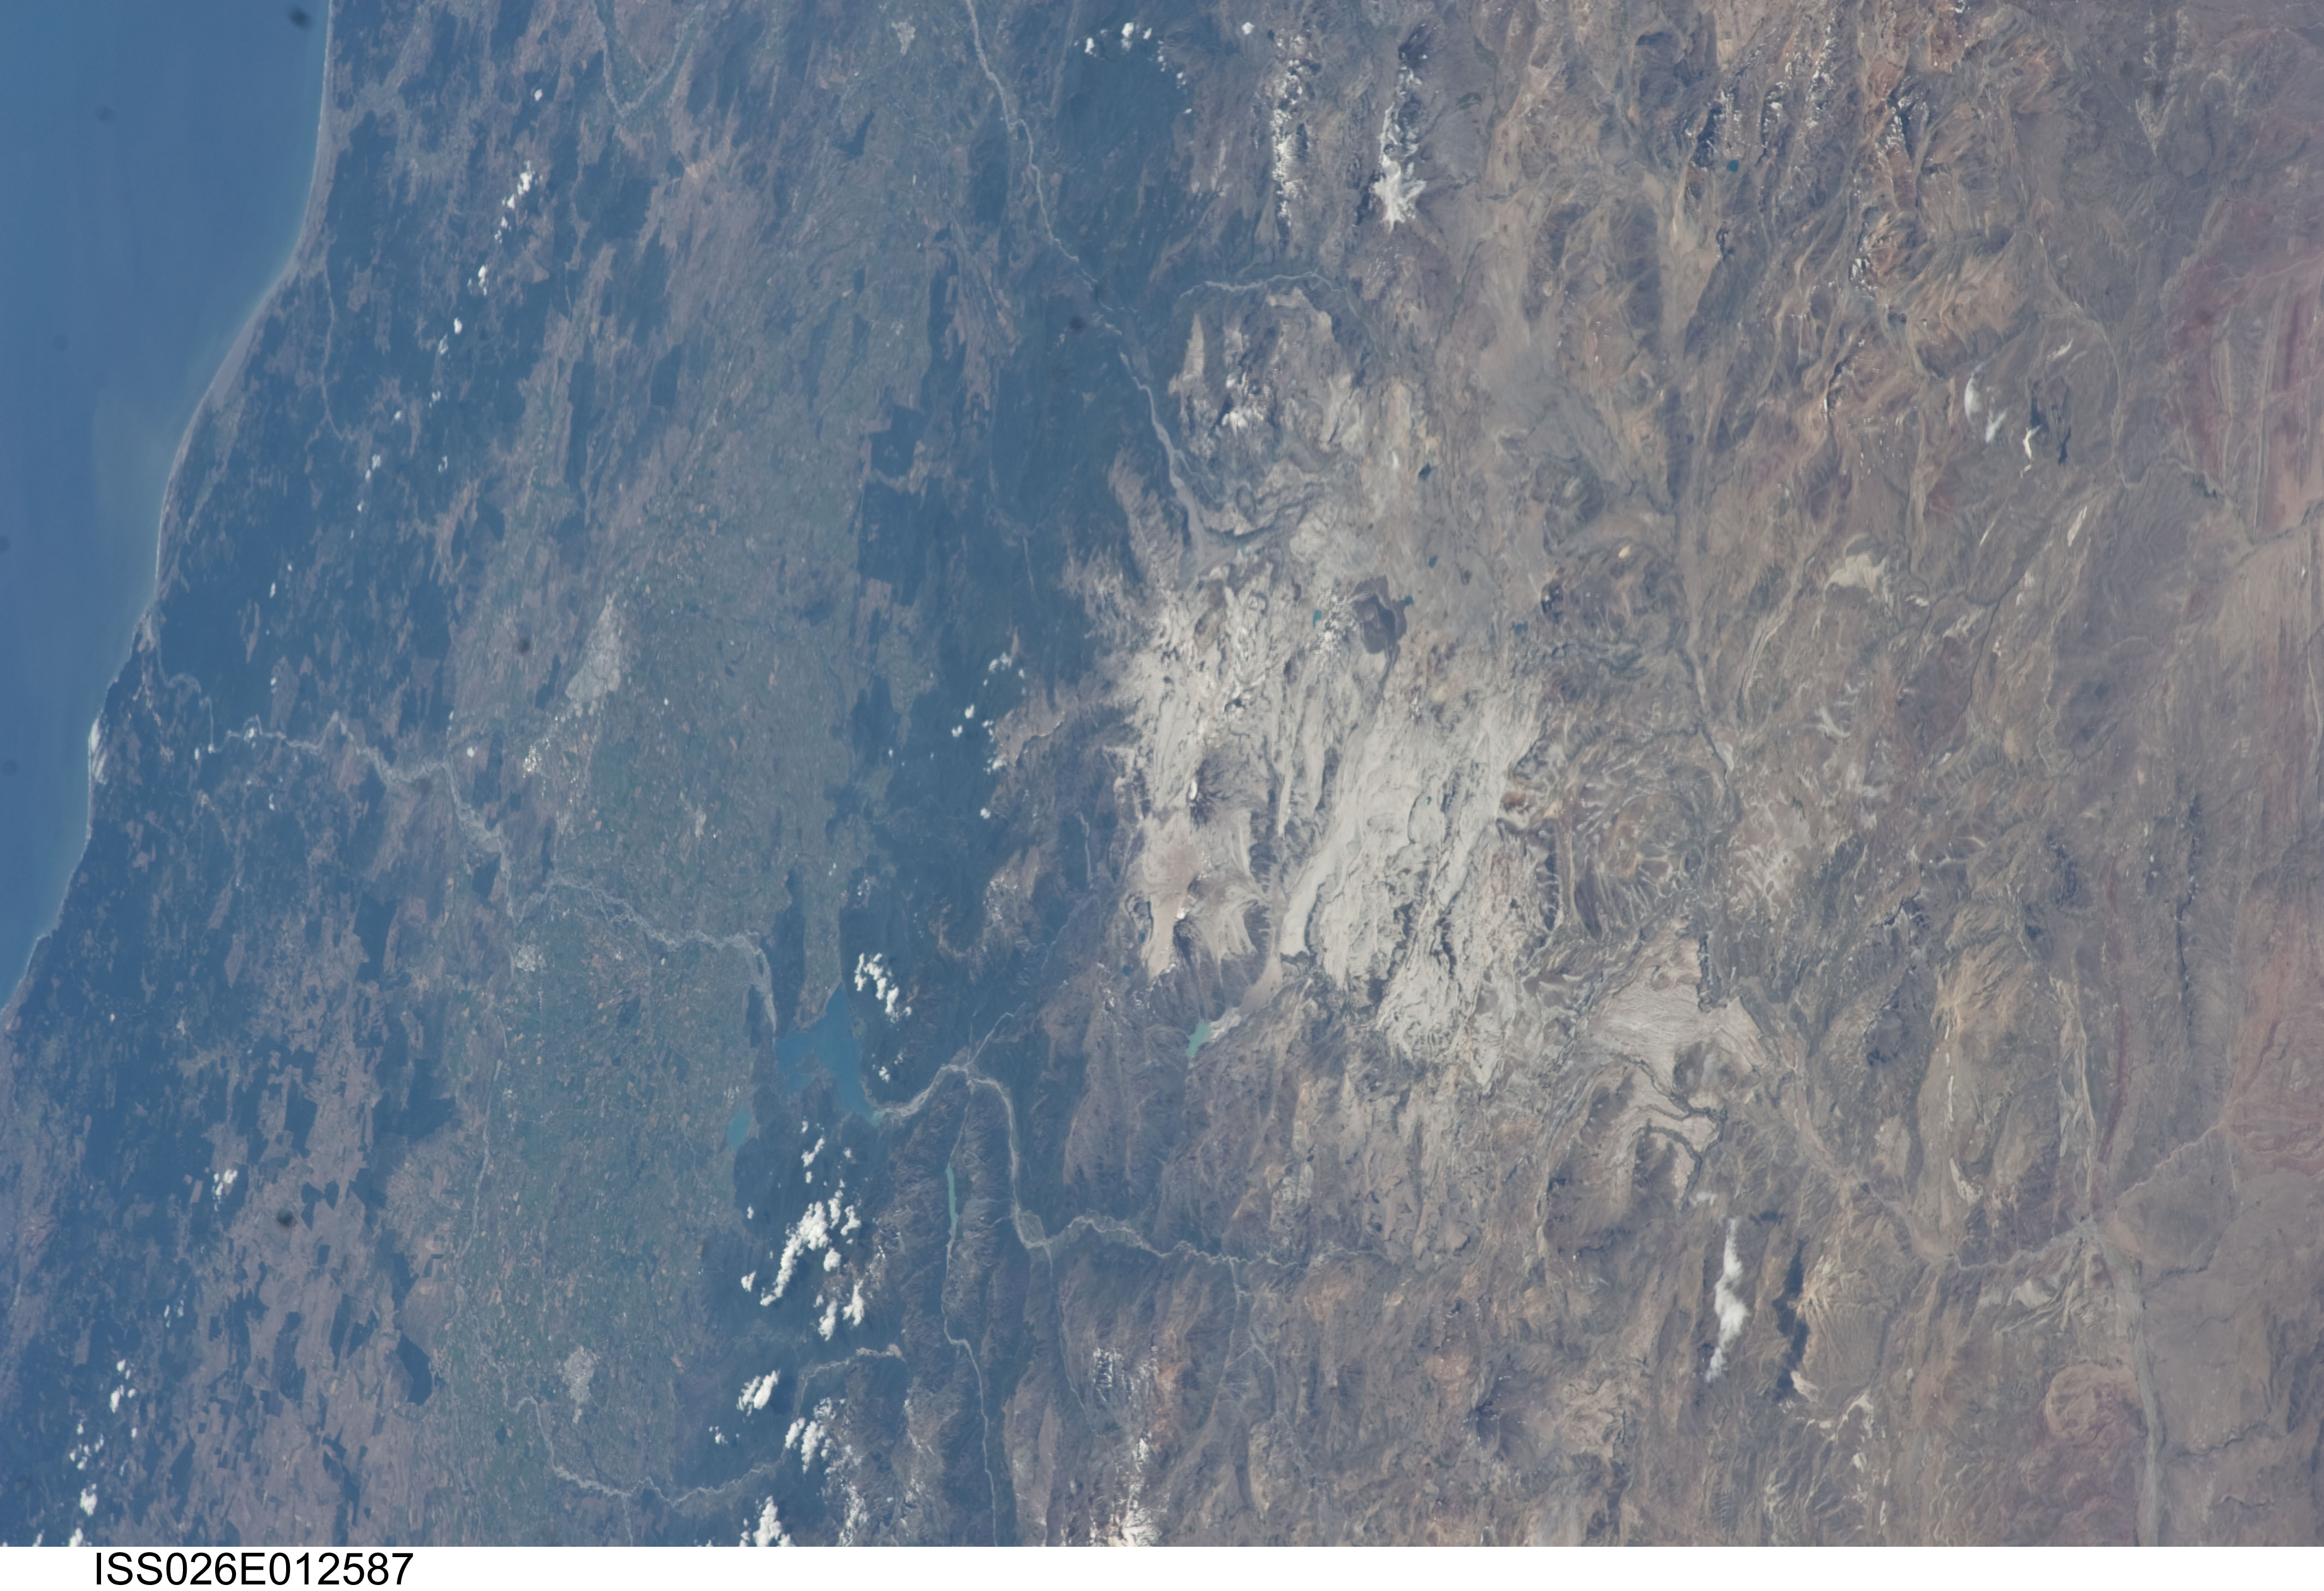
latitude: -35.6
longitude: -70.9
